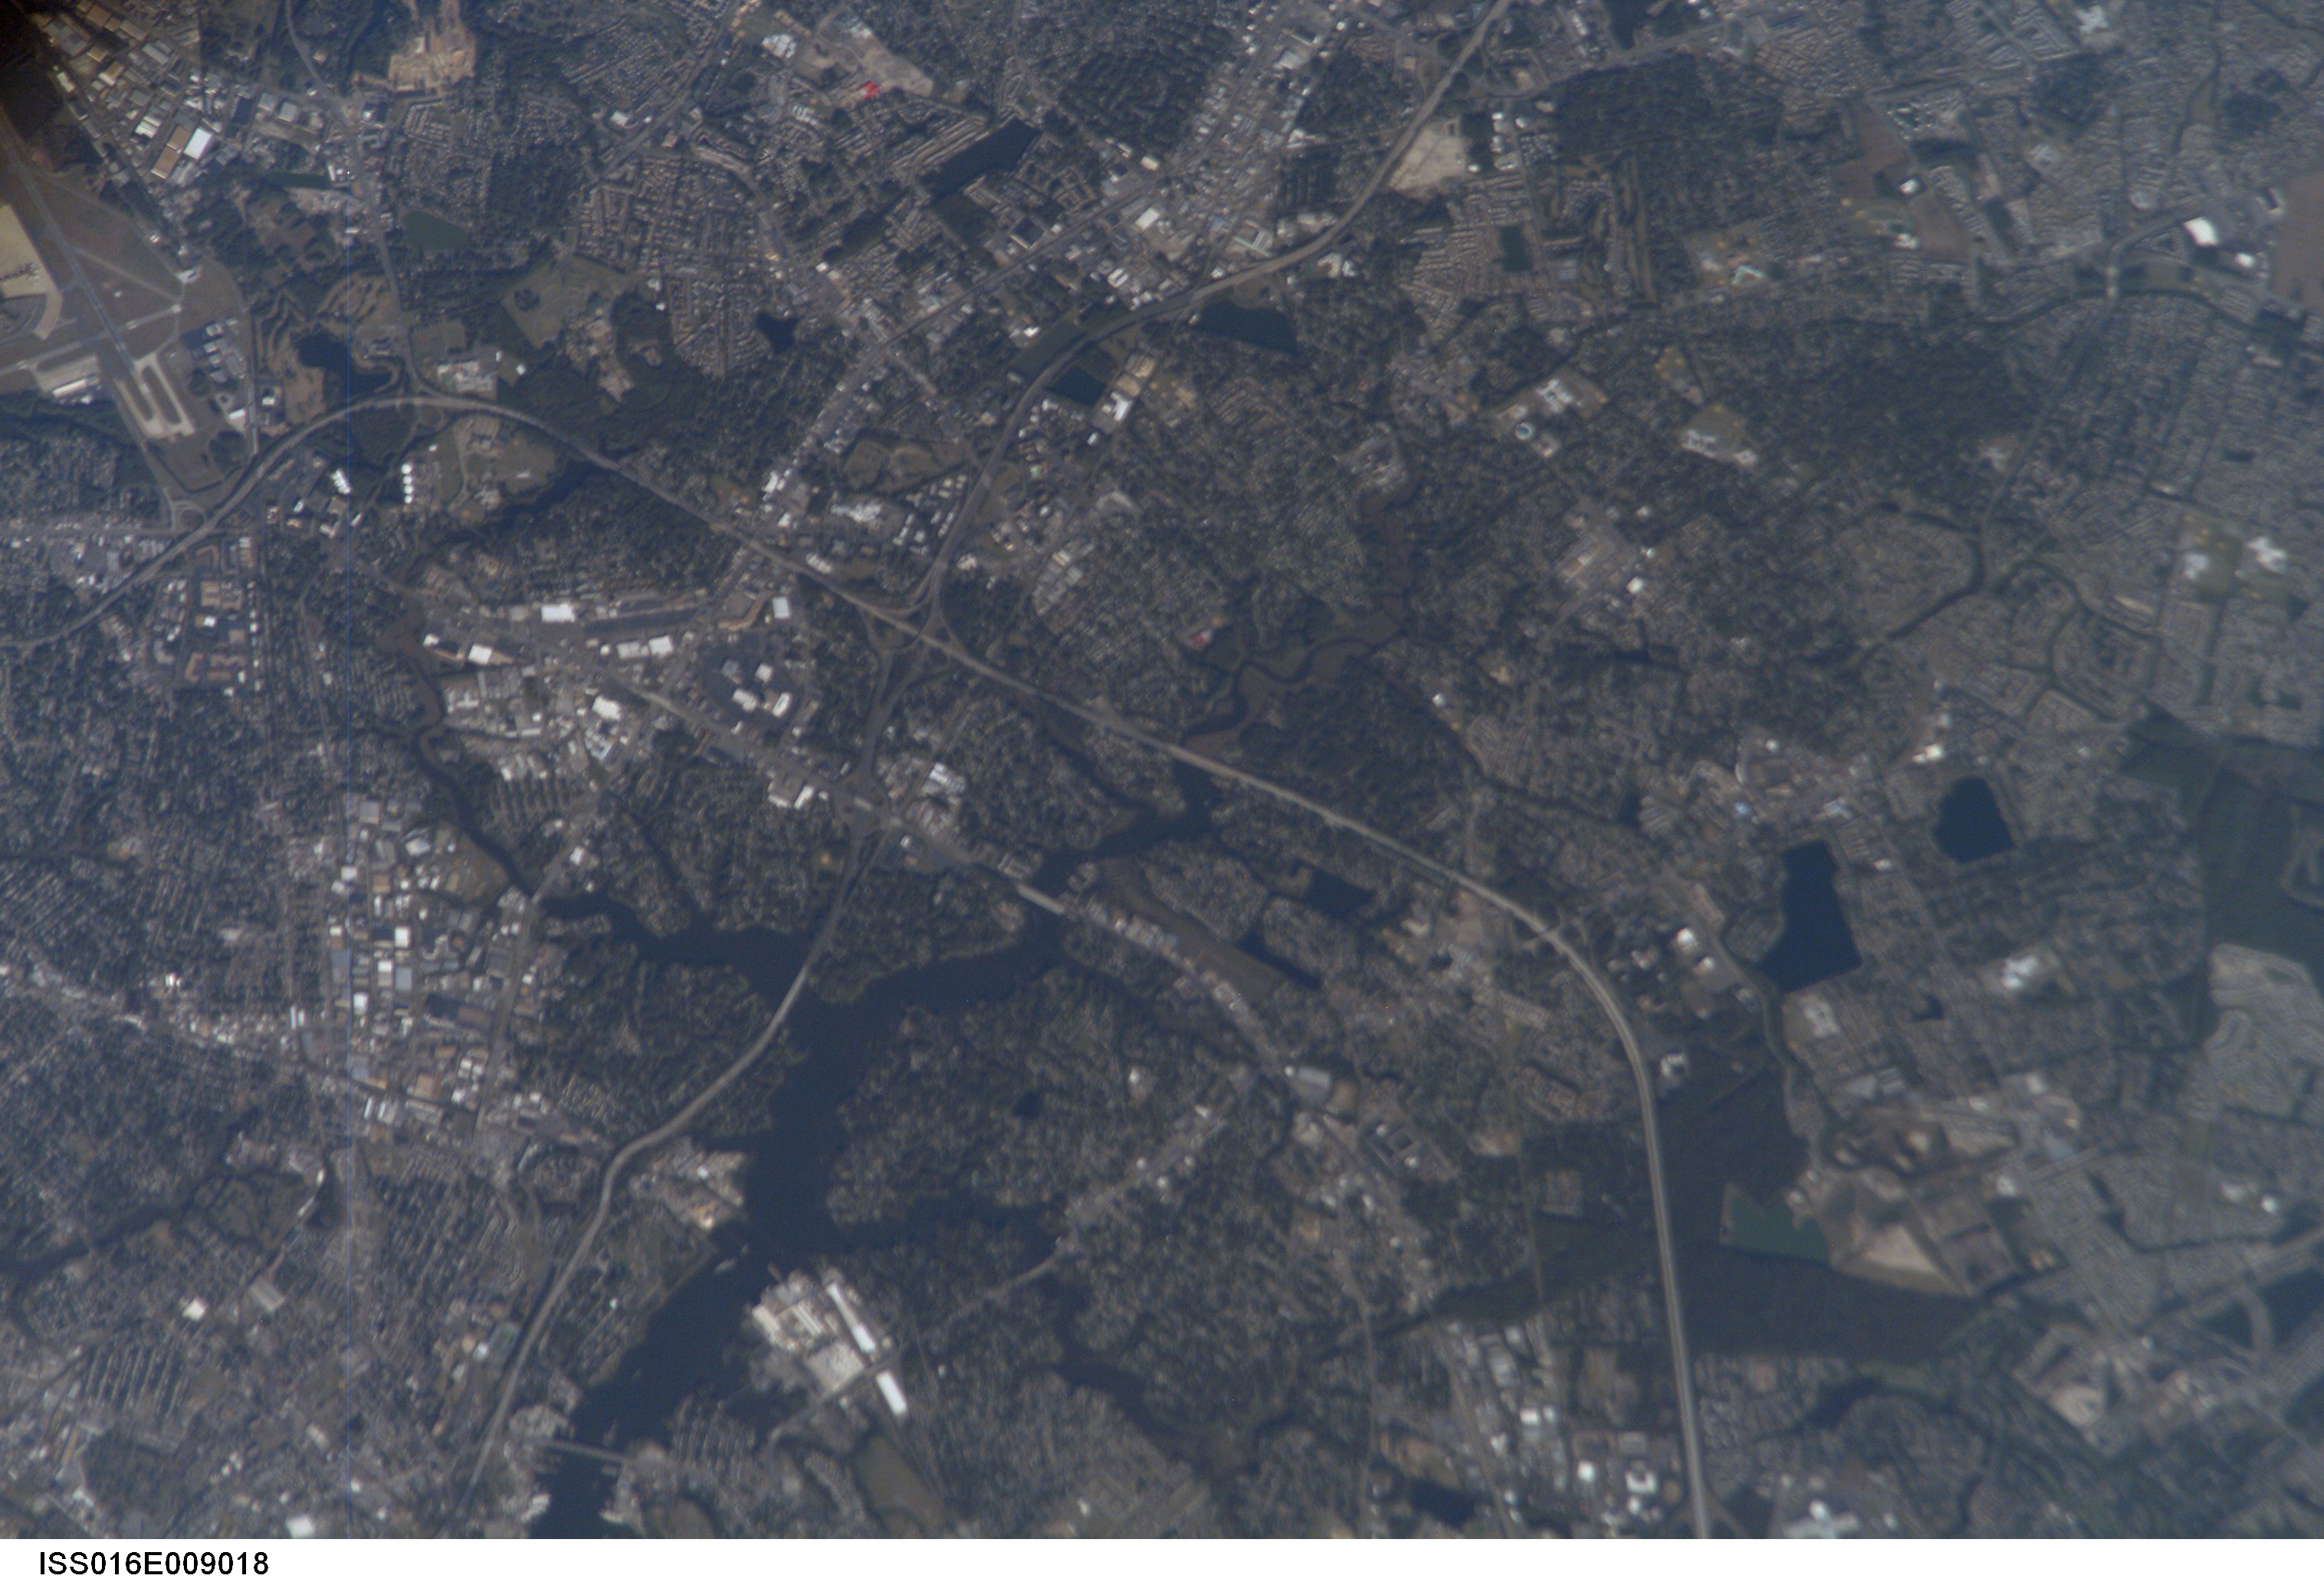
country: USA-VIRGINIA
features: ELIZABETH R., ROADS
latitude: 36.8
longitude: -76.3
